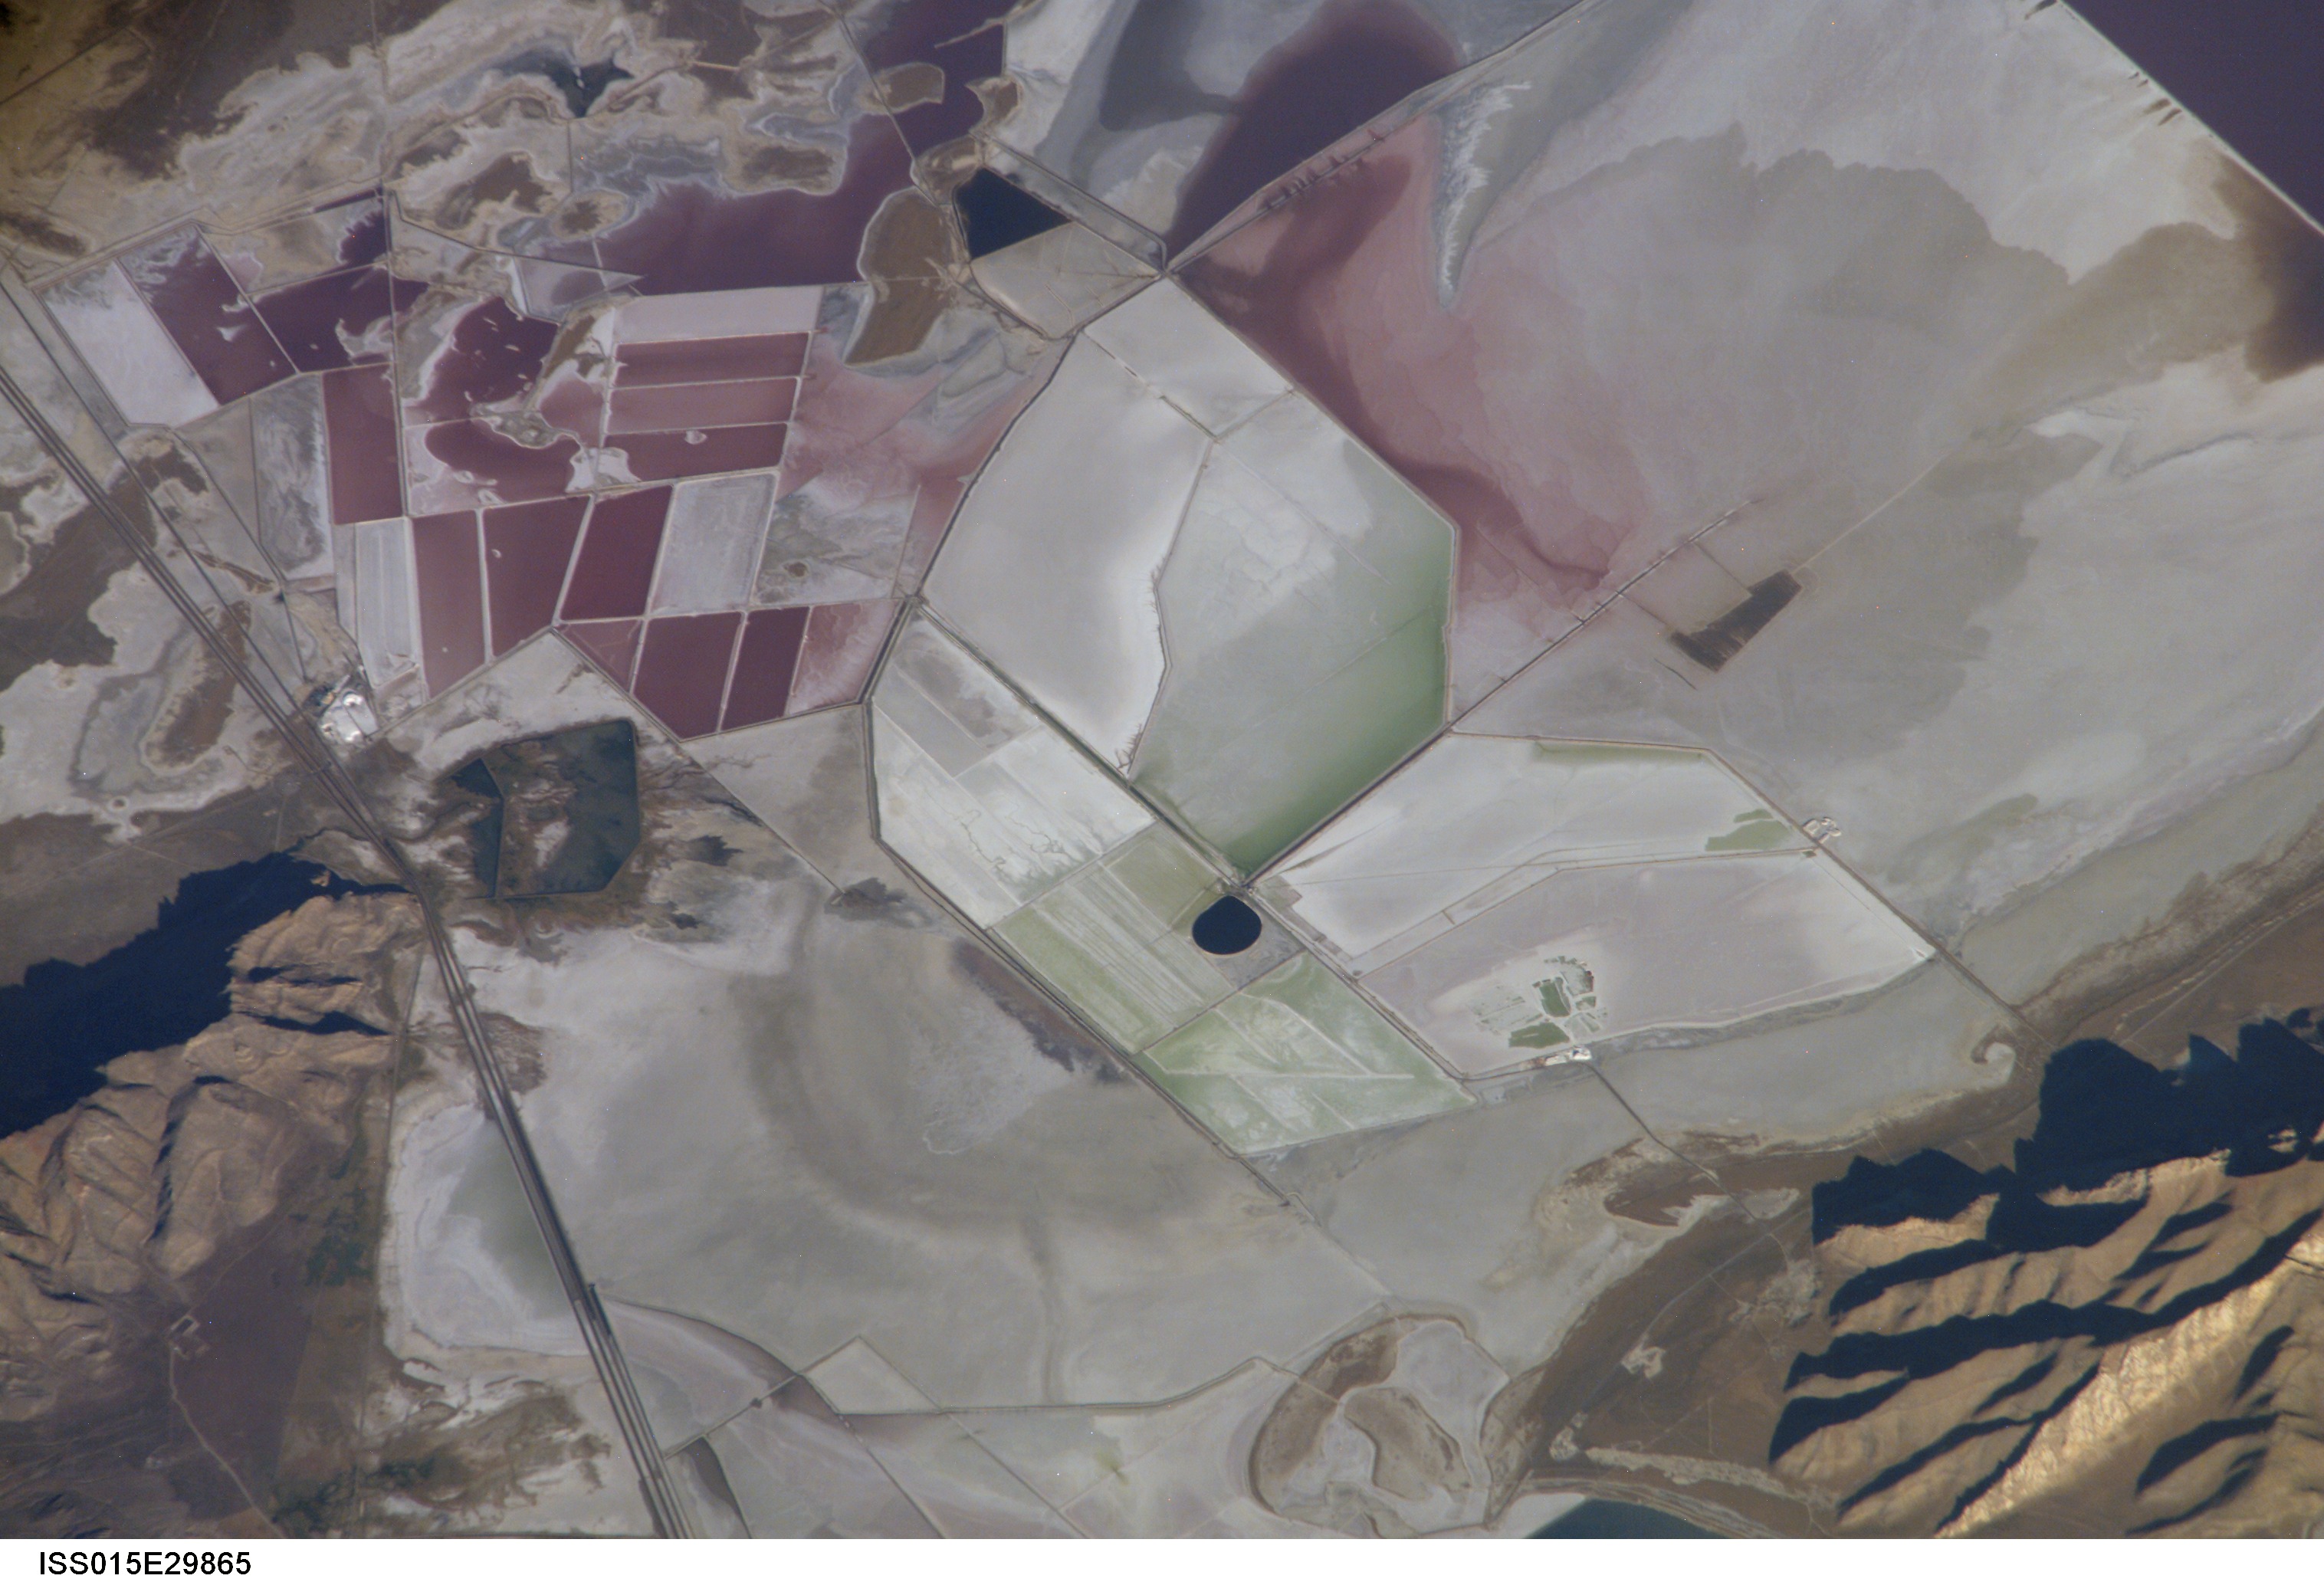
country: USA-UTAH
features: EVAPORATOR, S. GREAT SALT LAKE
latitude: 40.7
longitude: -112.5
